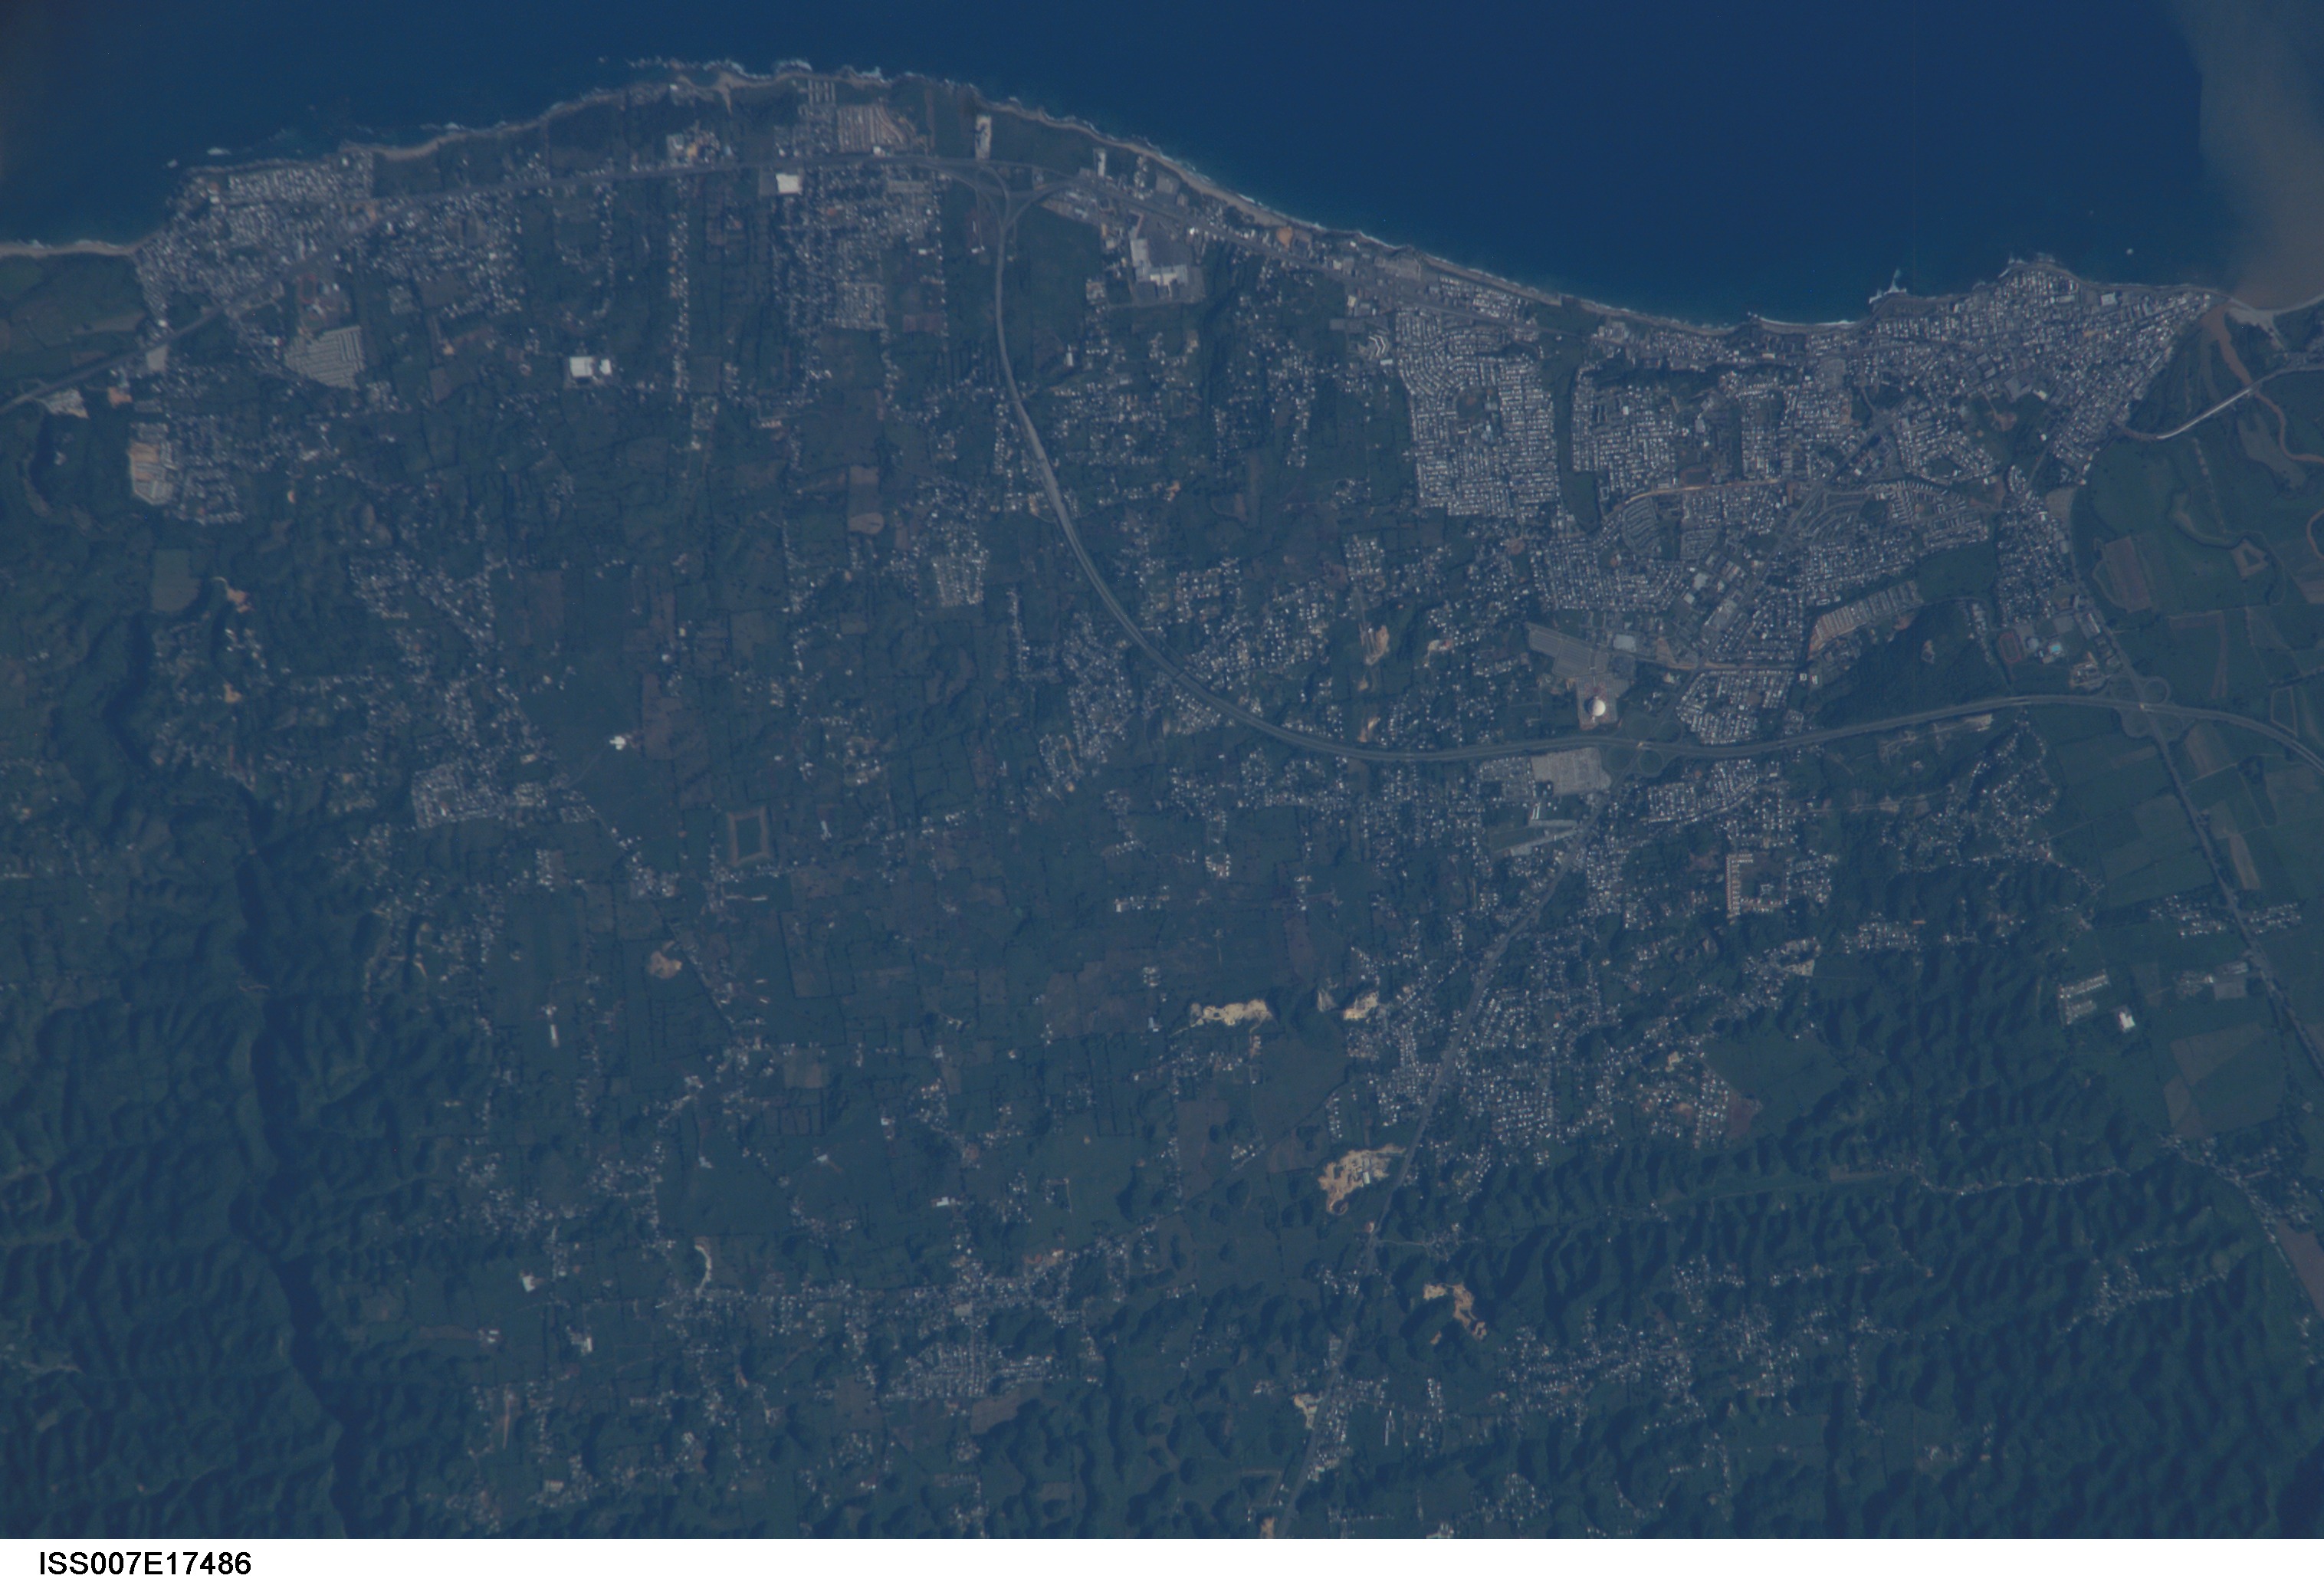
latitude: 18.4
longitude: -66.8
